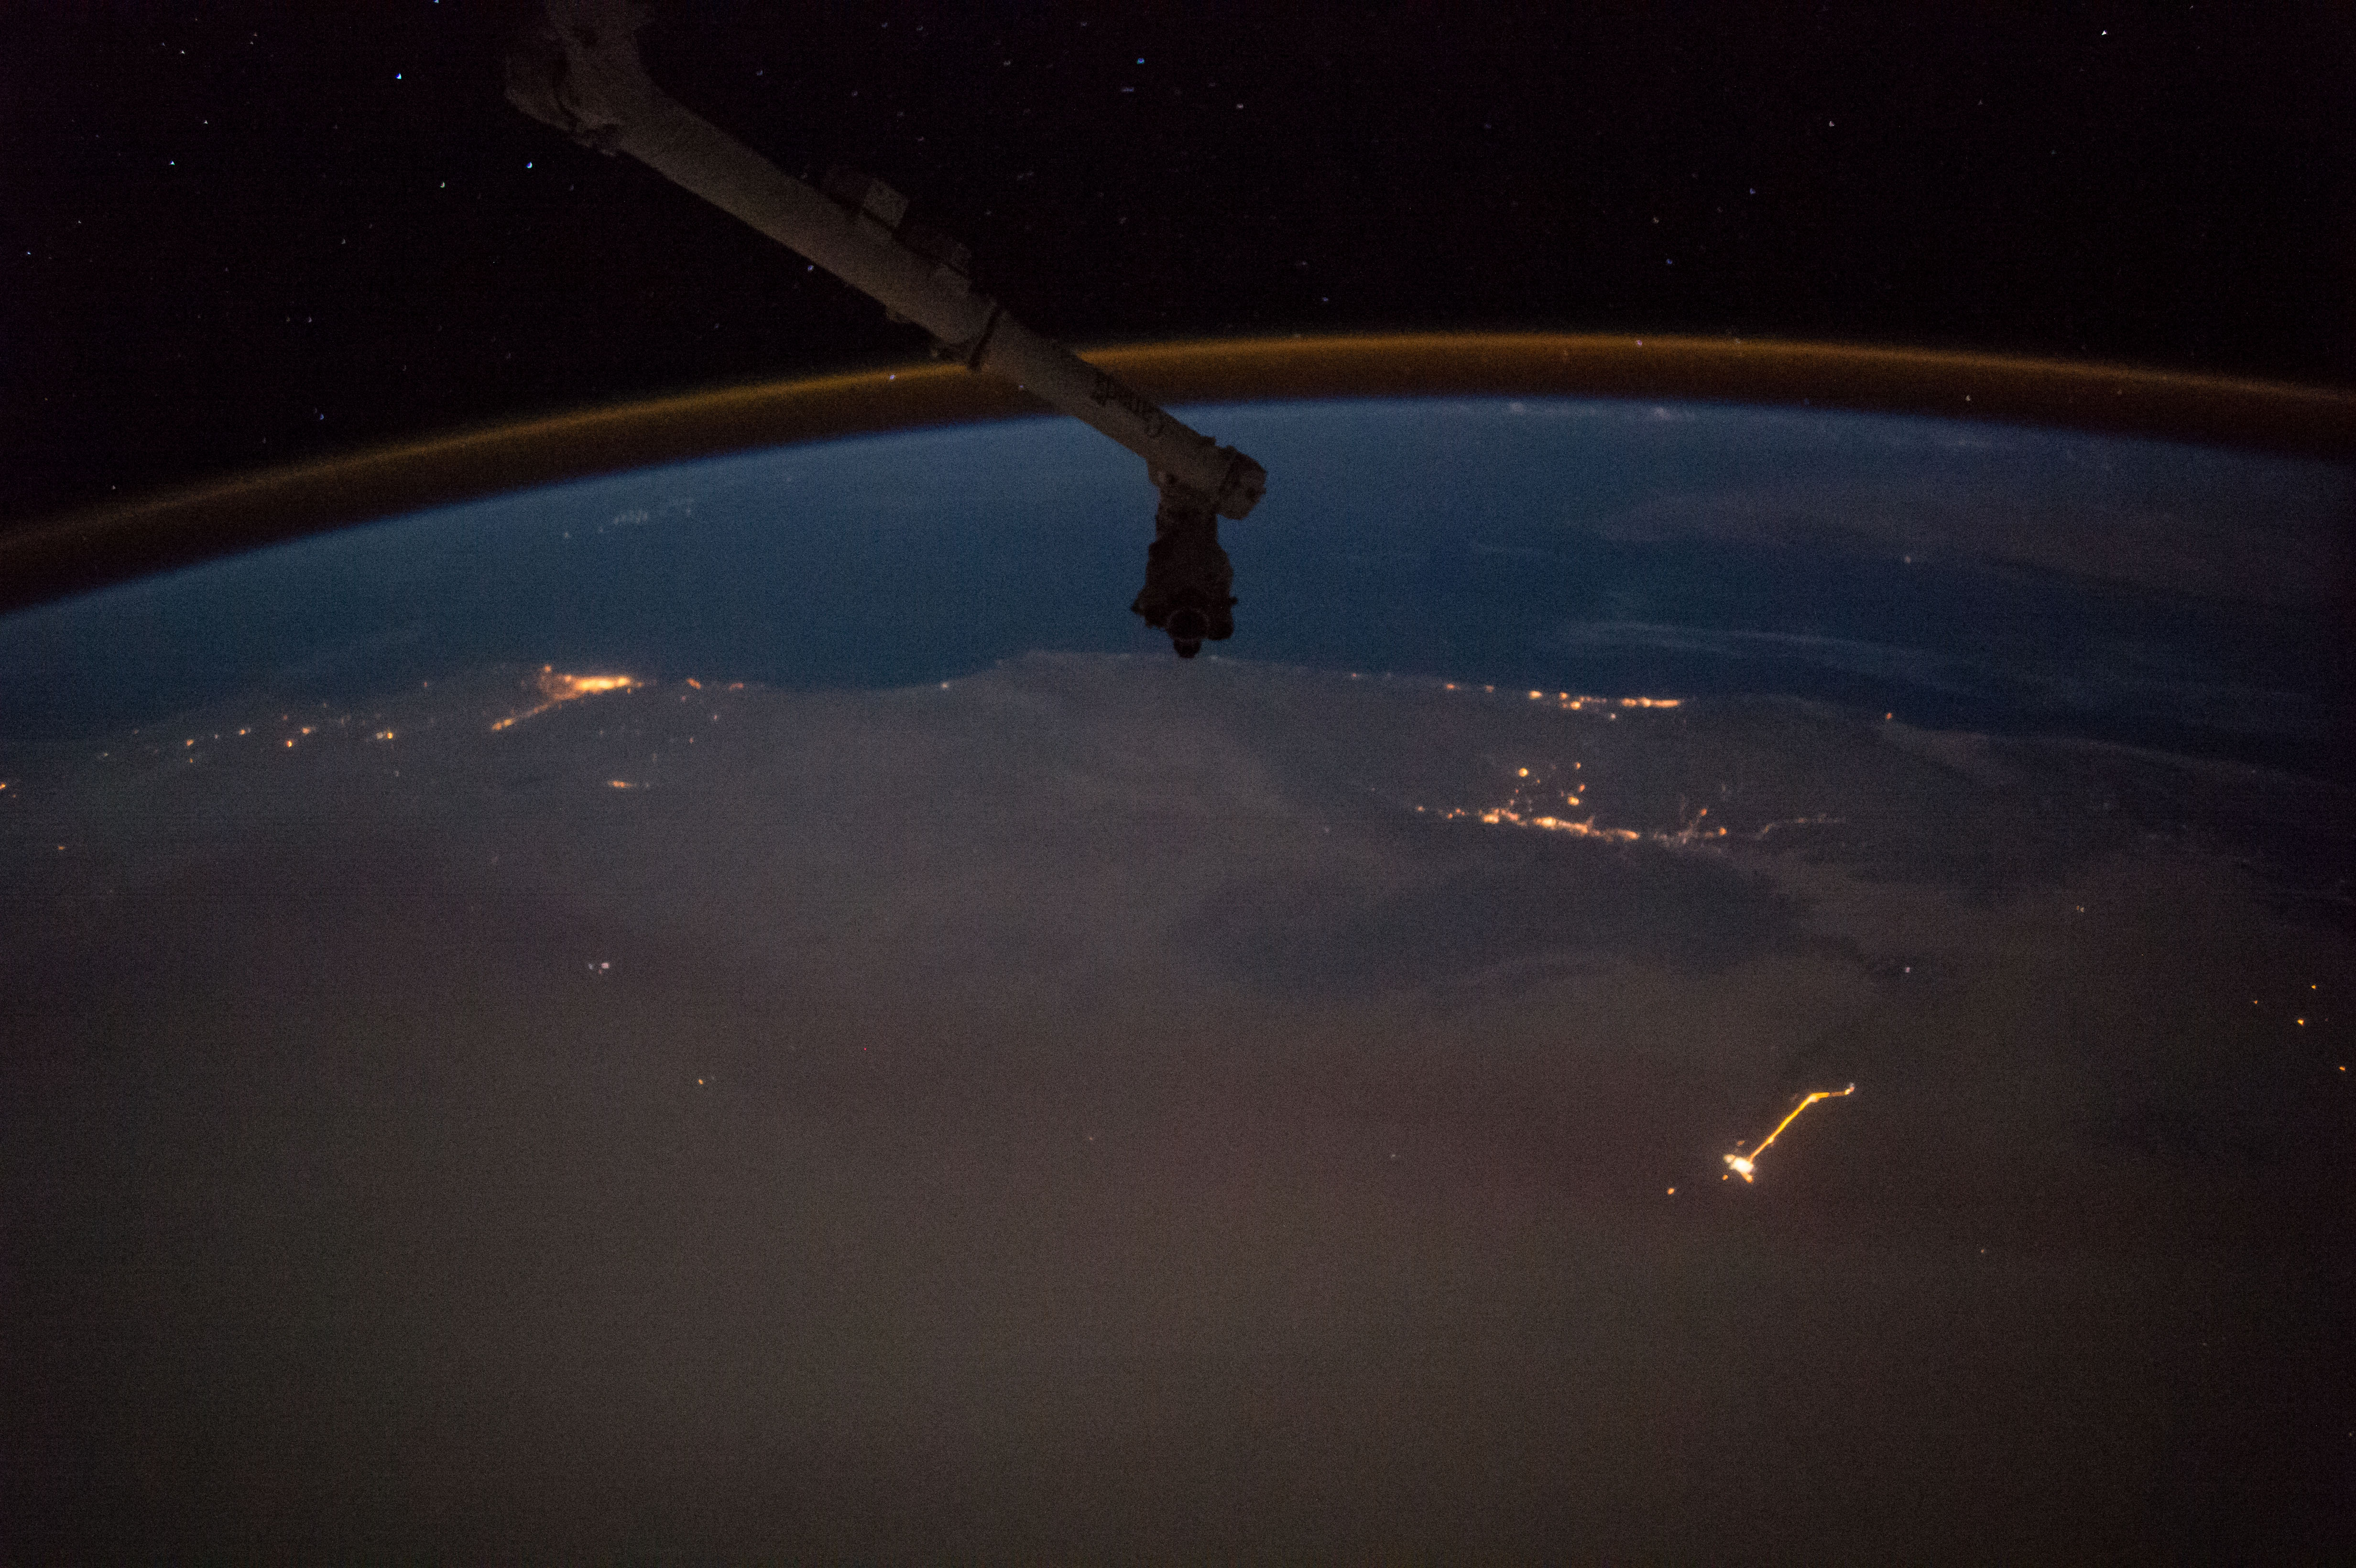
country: YEMEN
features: THAMUD, AS SALASIL, AL BILAD, TARIM
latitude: 16.9
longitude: 49.5
